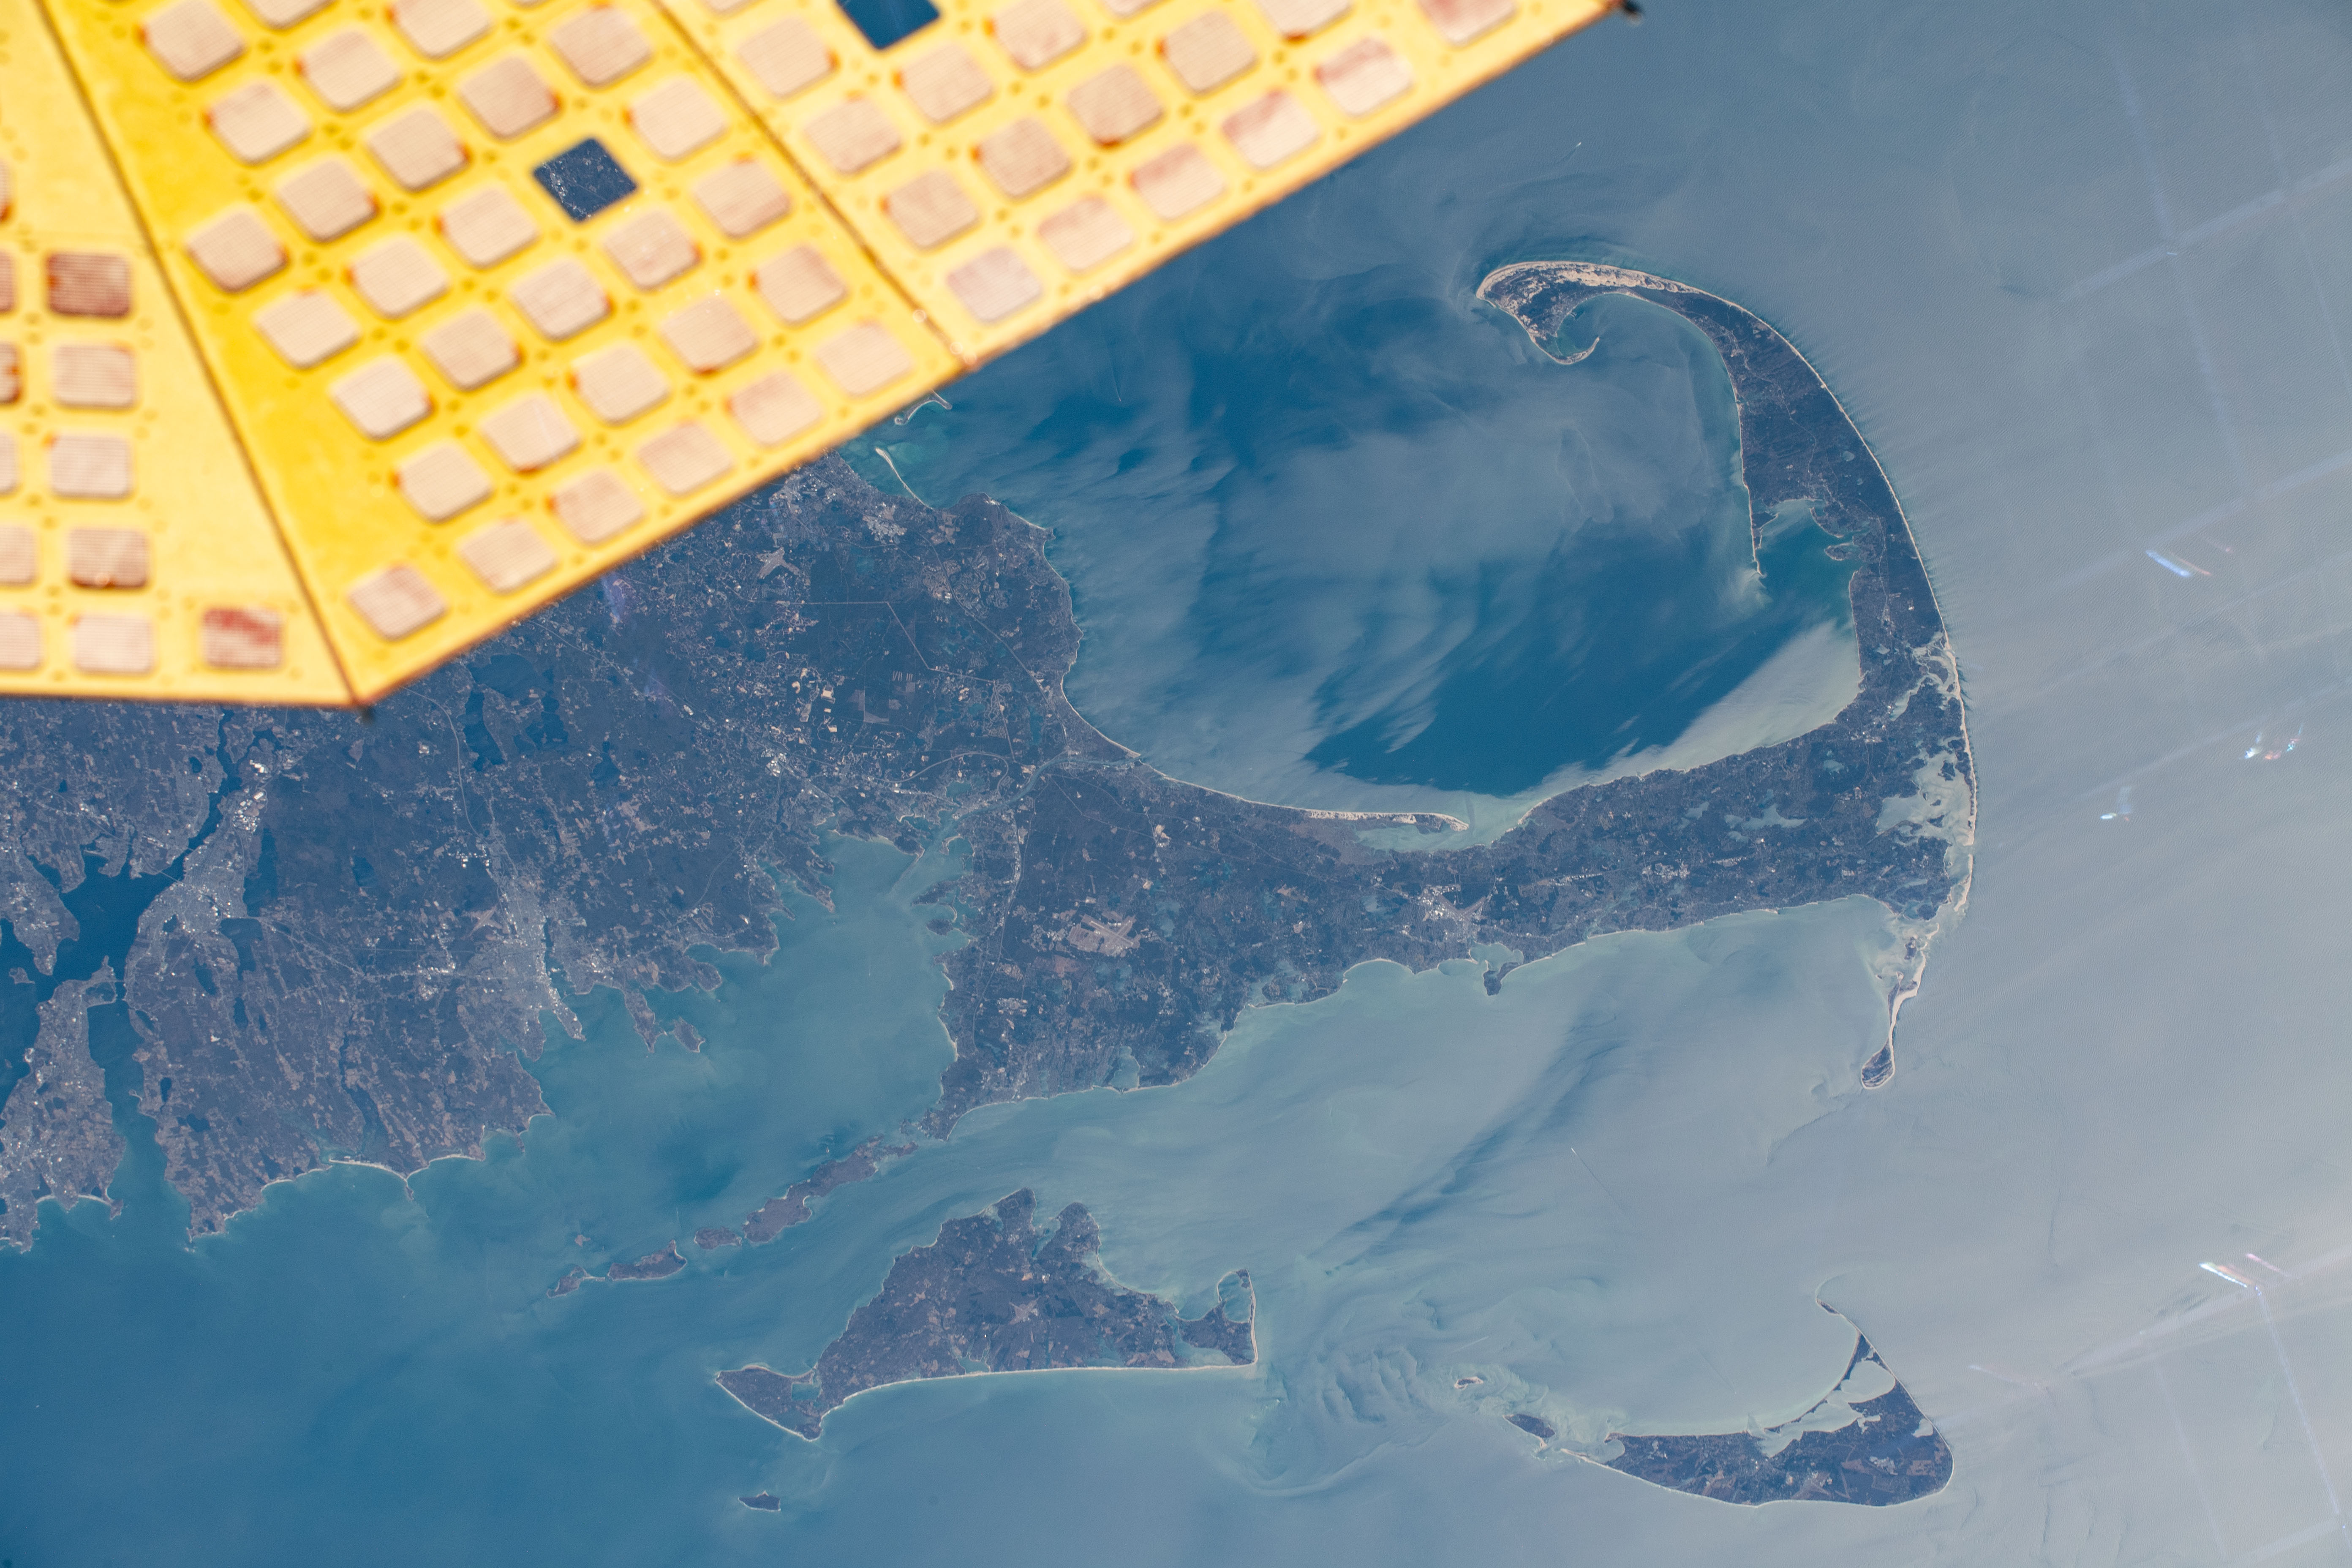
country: USA-MASSACHUSETTS
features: CAPE COD, MASSACHUSETTS BAY, MARTHA'S VINEYARD, NANTUCKET, VINEYARD SOUND, CANAL, PROVIDENCE
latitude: 41.8
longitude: -70.5
